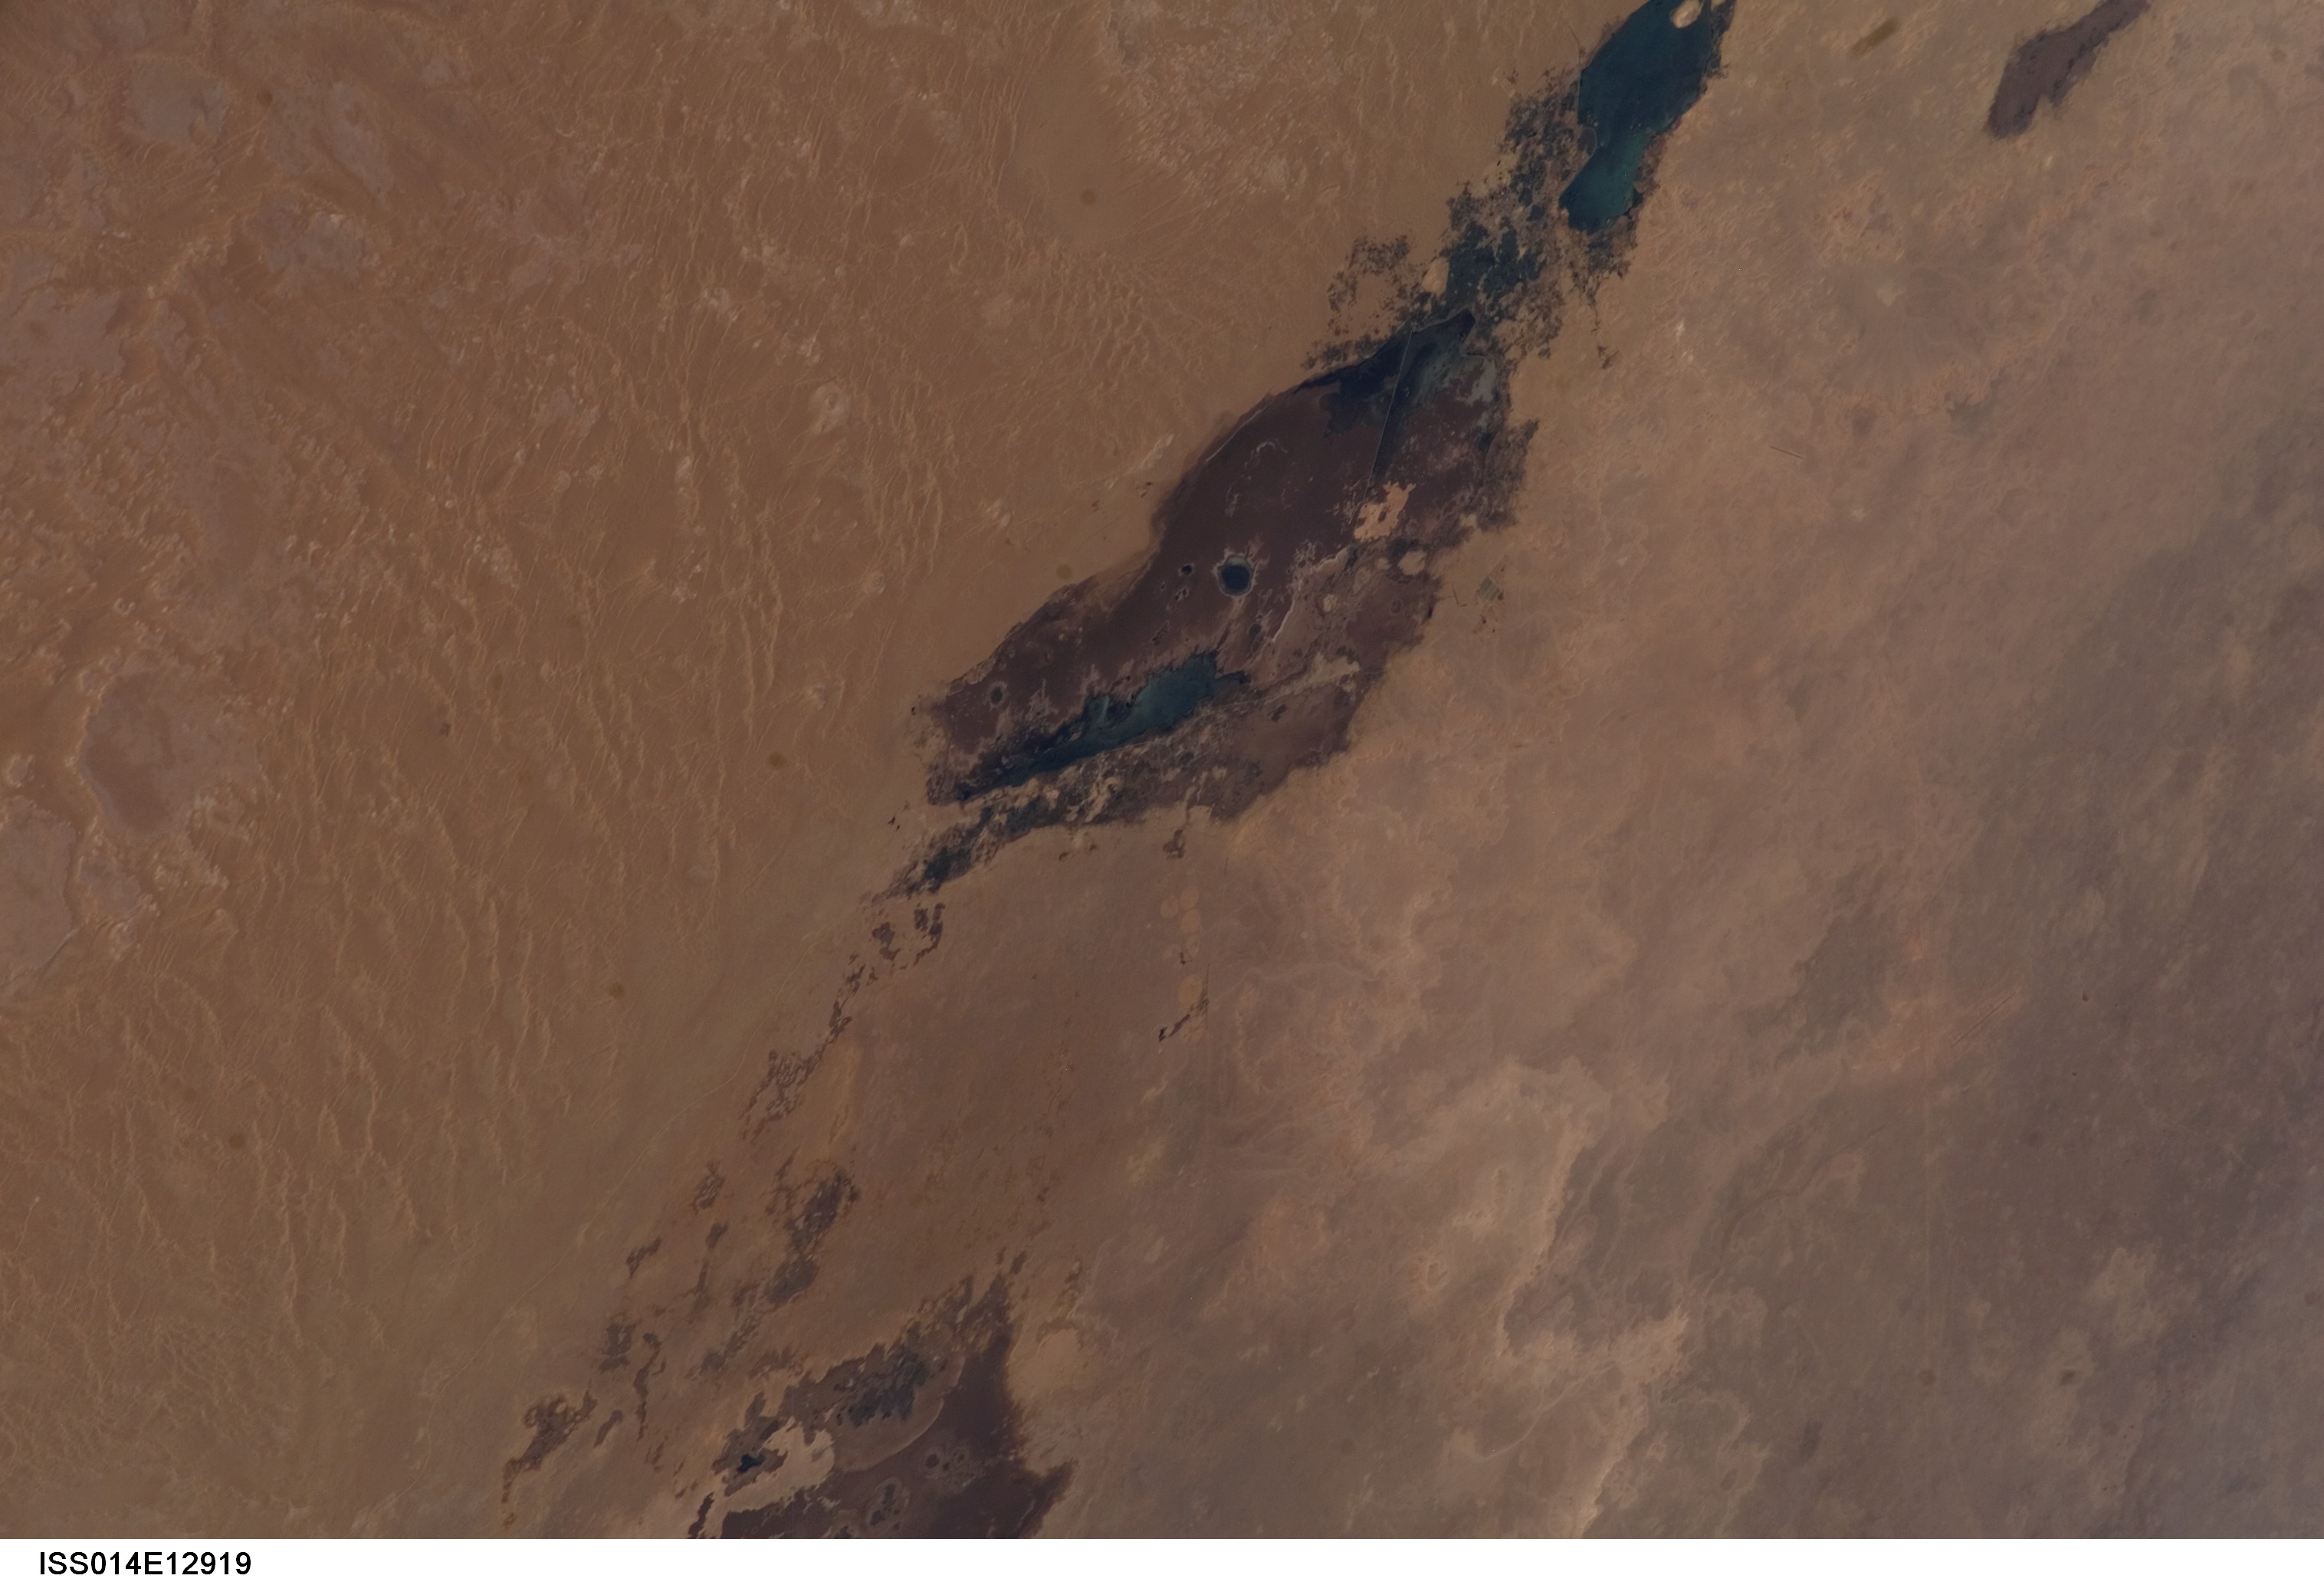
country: EGYPT
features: SIWA OASIS, DUNES
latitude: 29.0
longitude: 26.0
